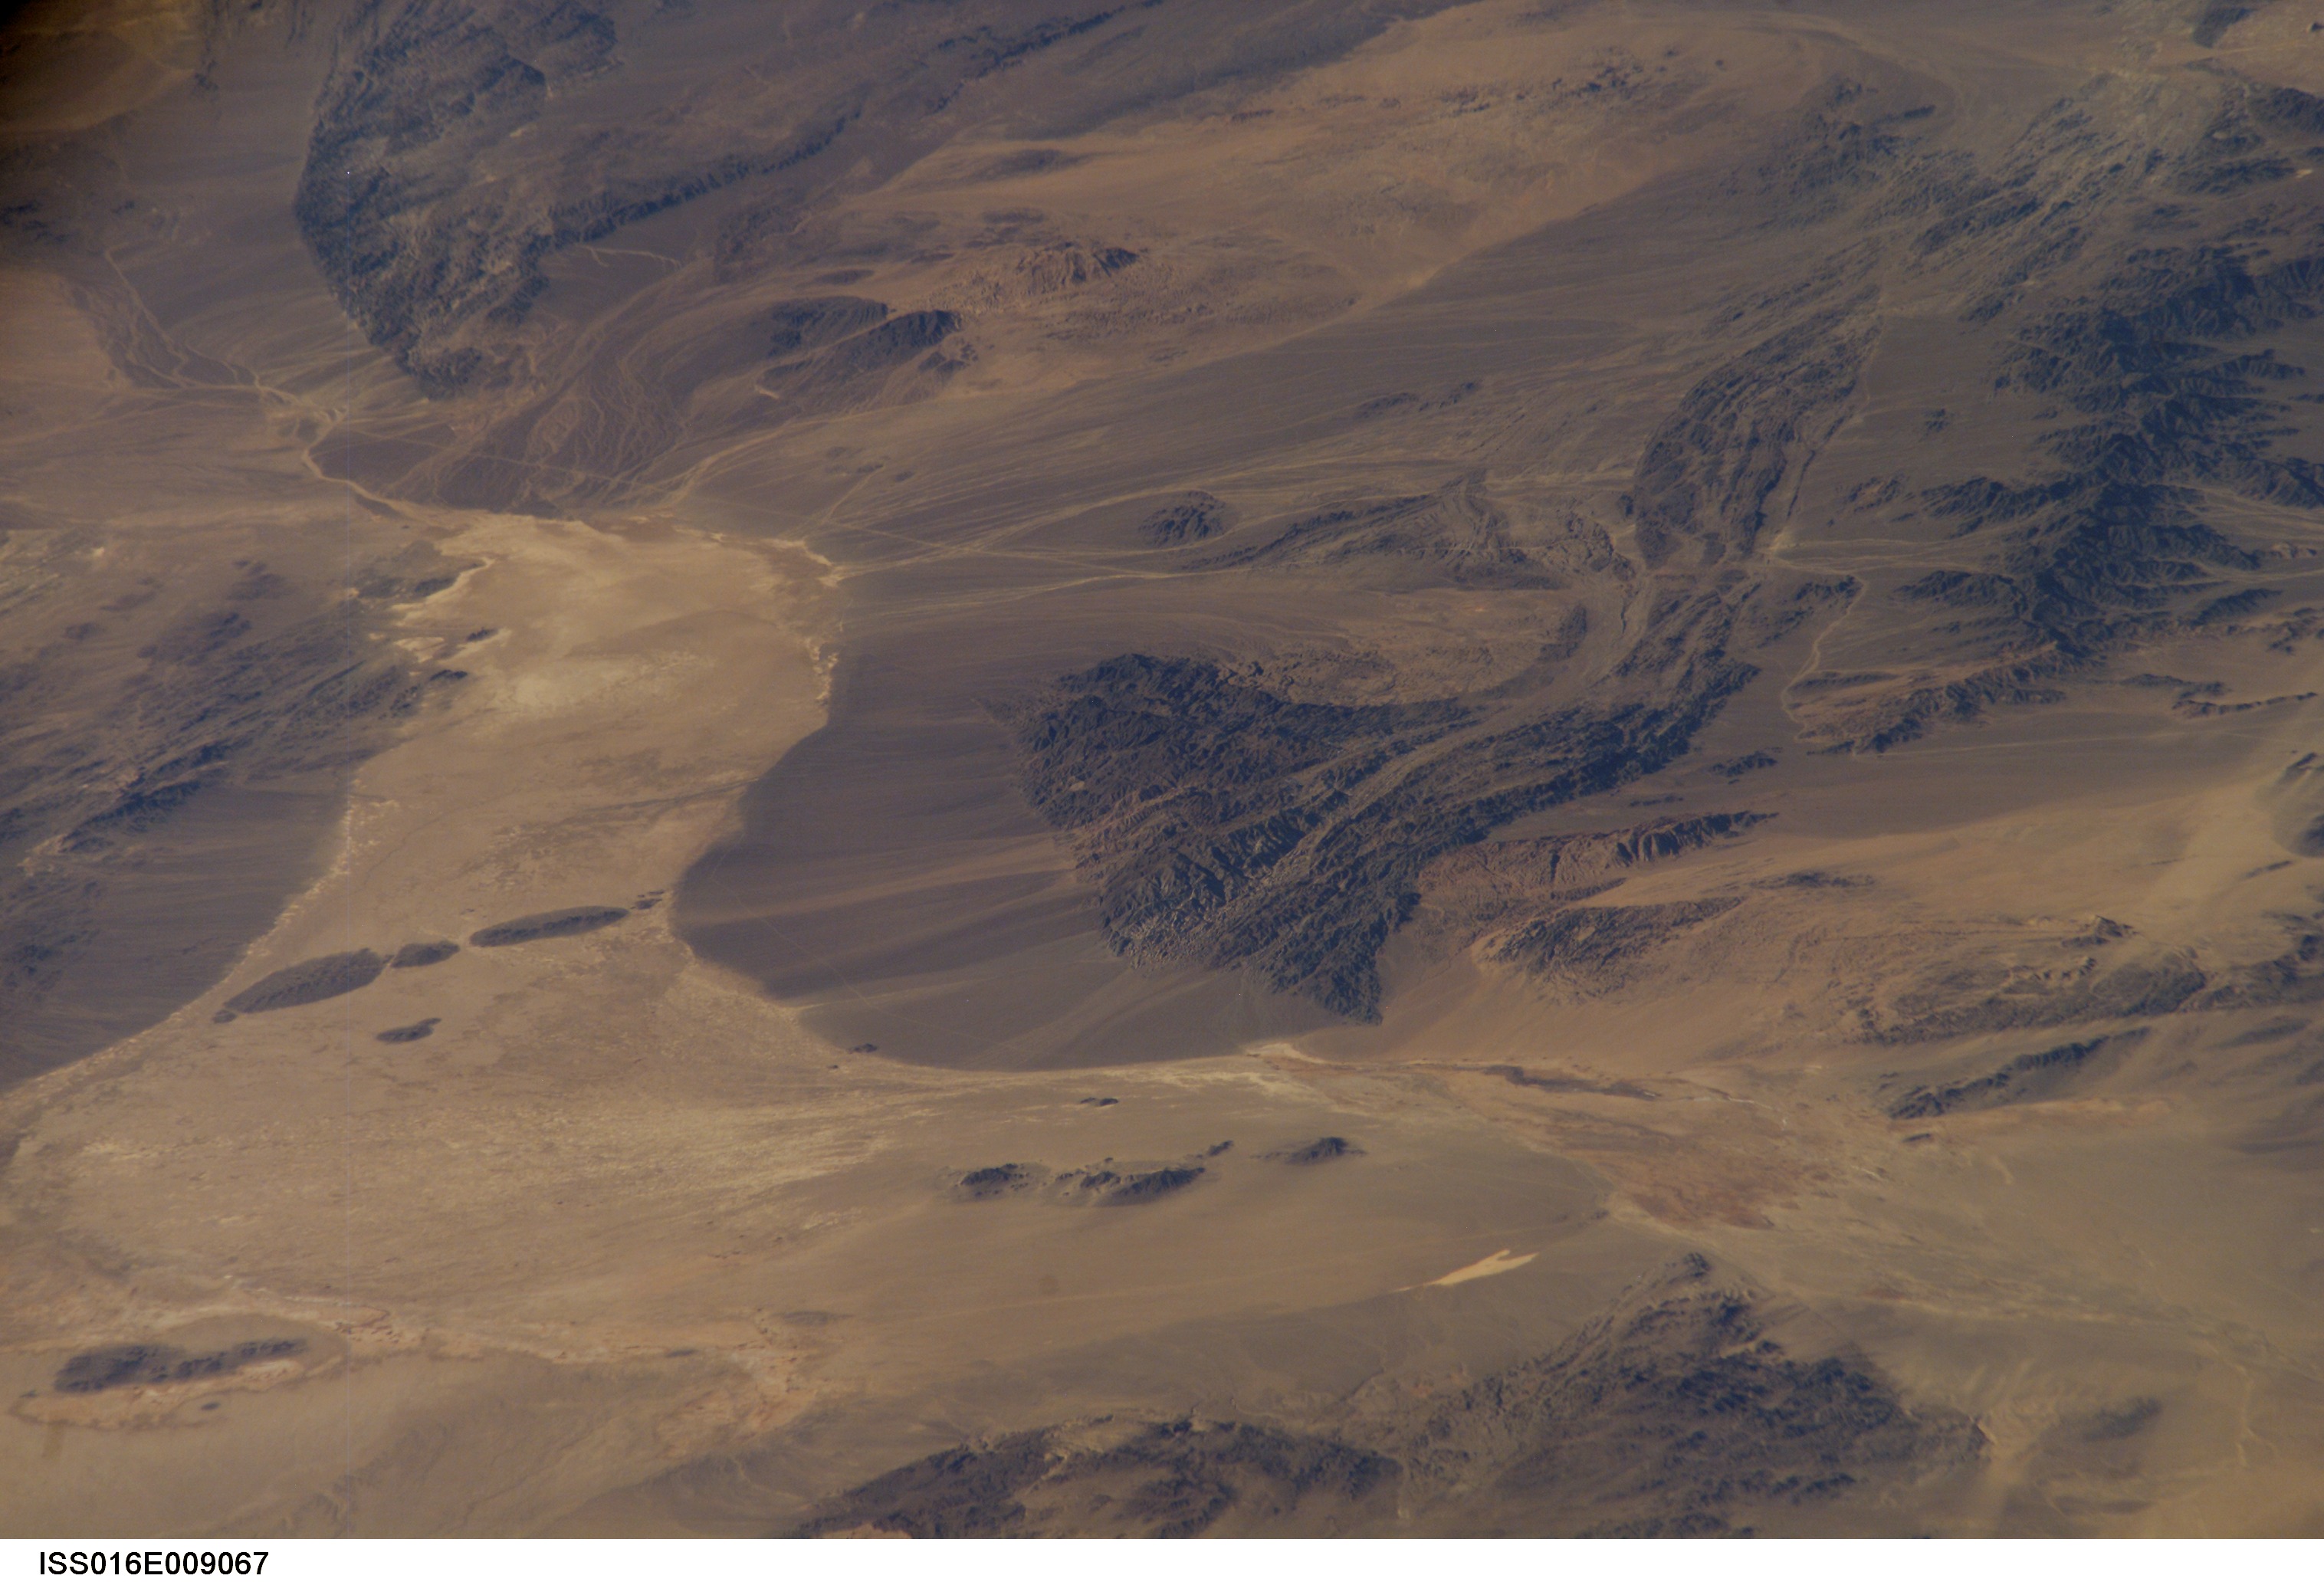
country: MONGOLIA
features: DESERT, ROCK OUTCROPS, ROADS
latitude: 45.8
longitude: 91.4
